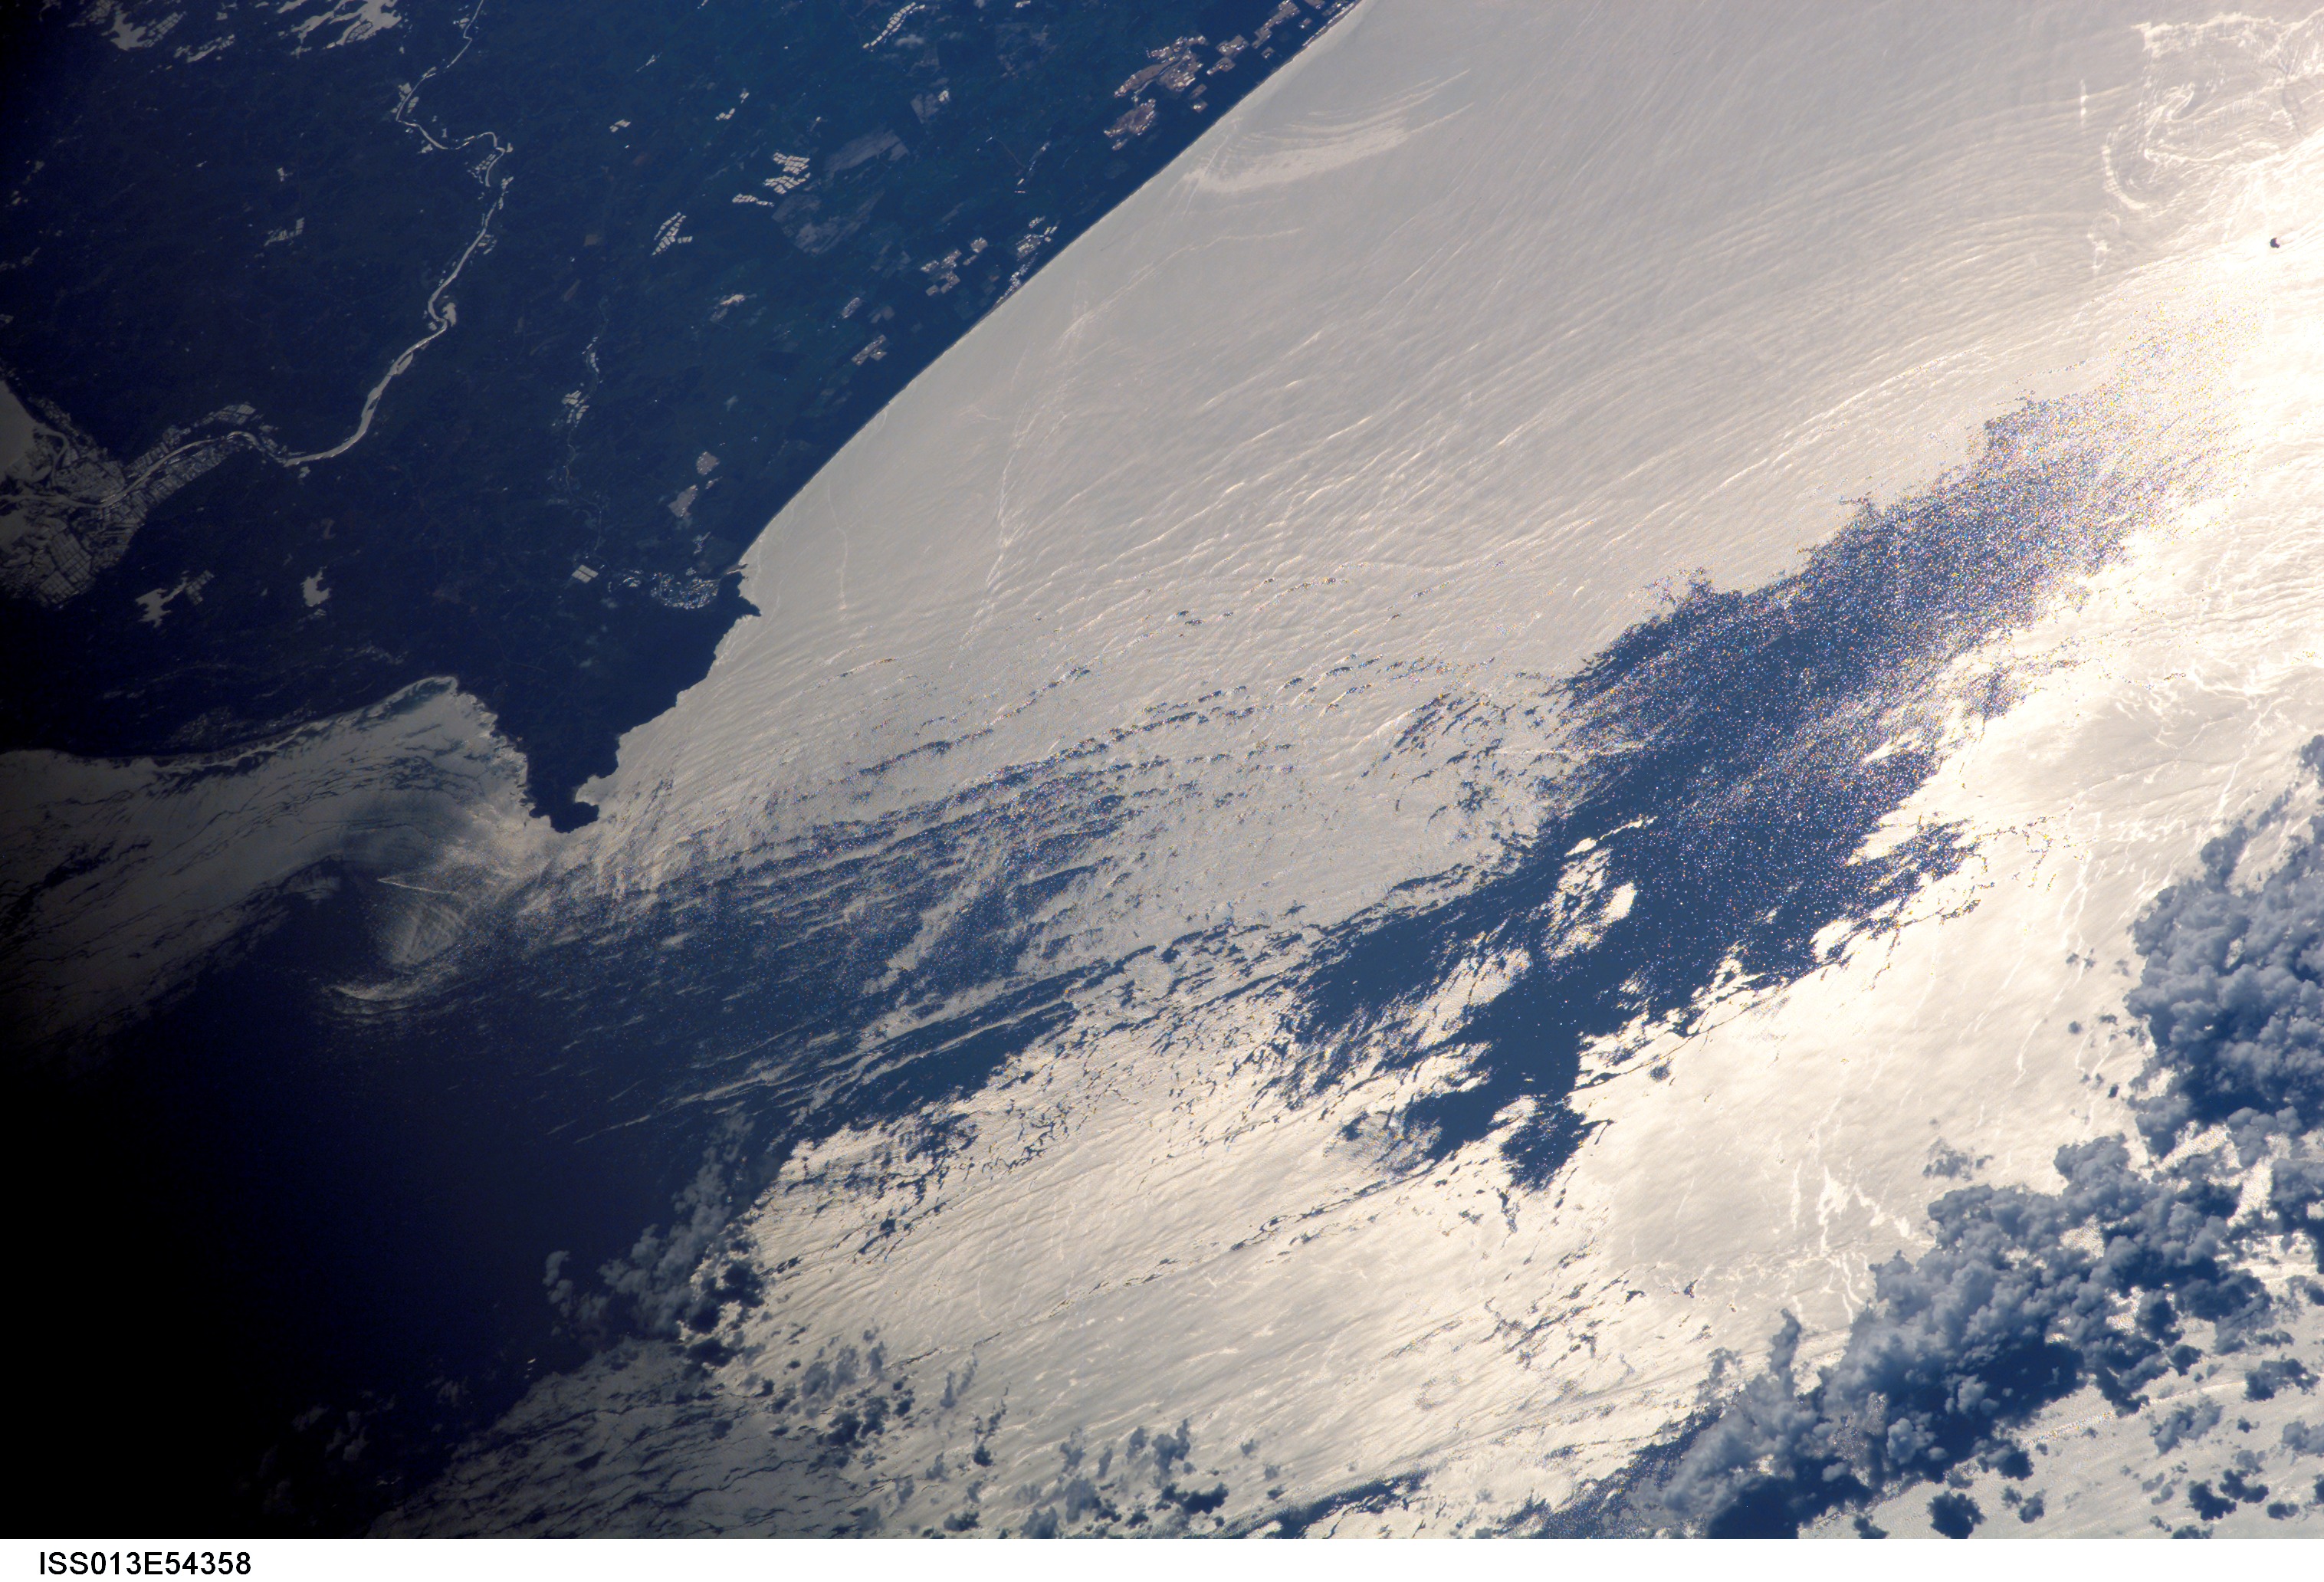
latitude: 19.7
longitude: 111.2
